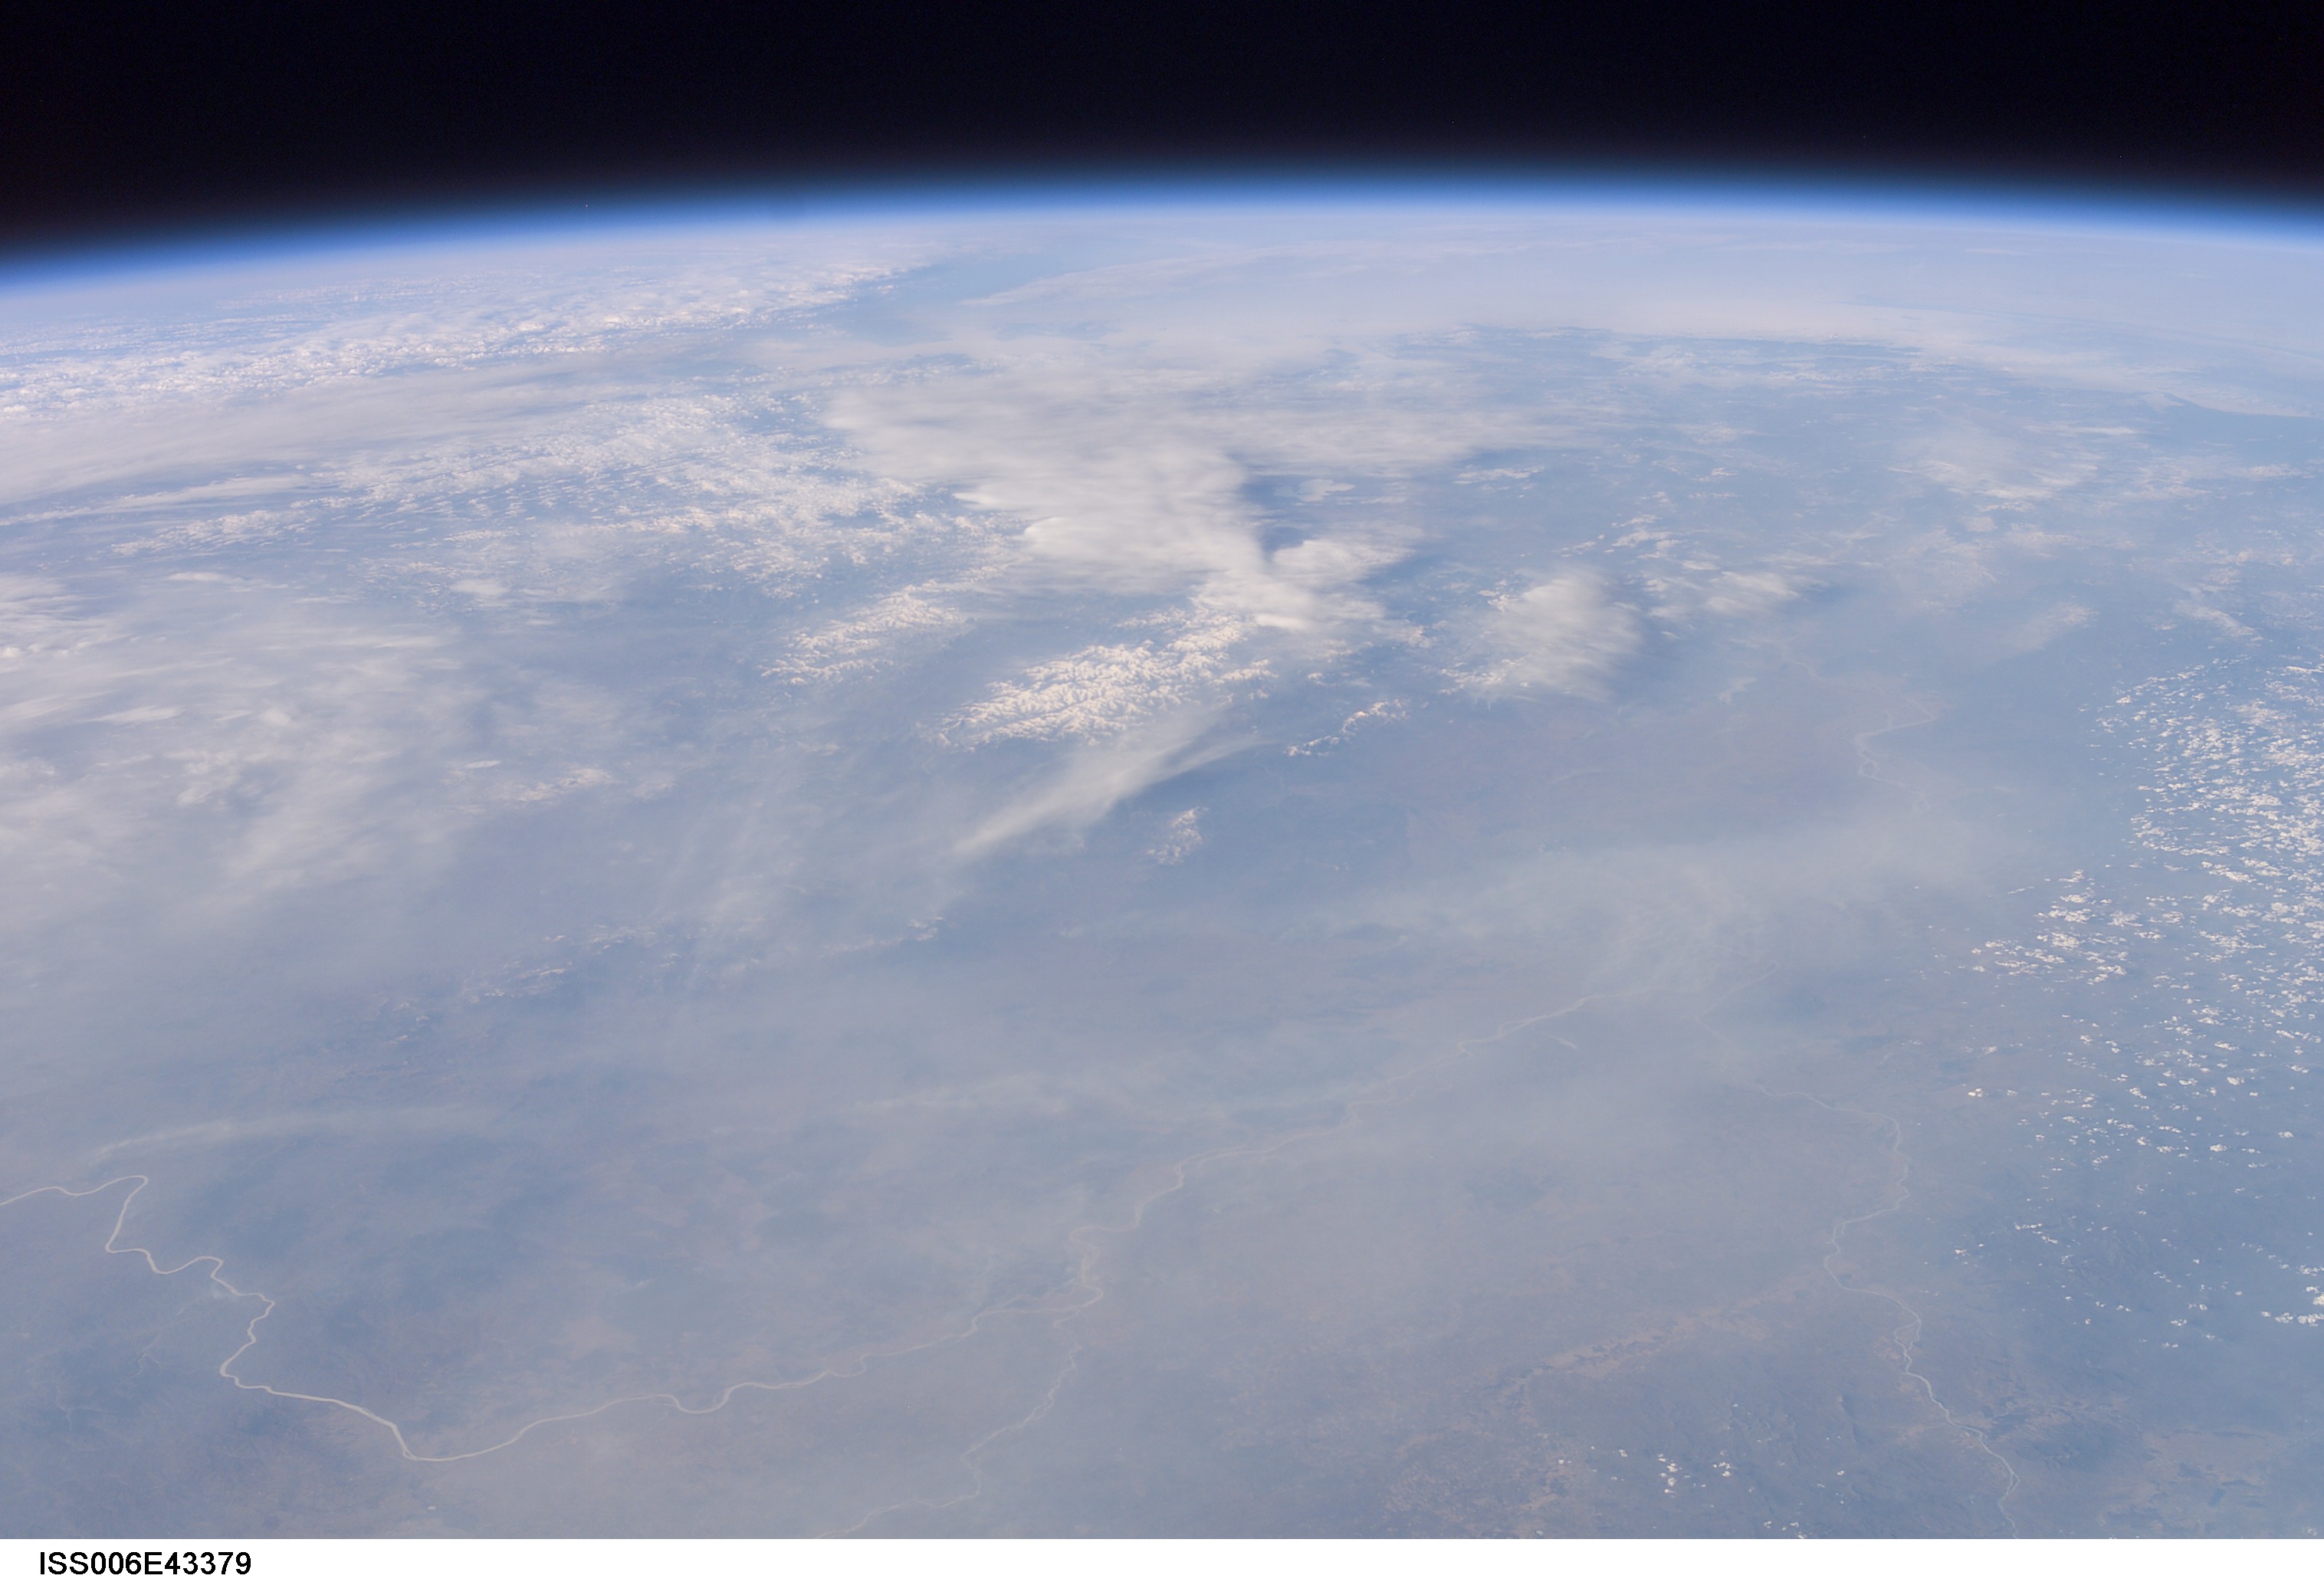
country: RUSSIAN FEDERATION
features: AMUR R., SONGHUA R., USSURI R., ATMOSPHERIC LIMB
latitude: 49.0
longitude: 134.0
